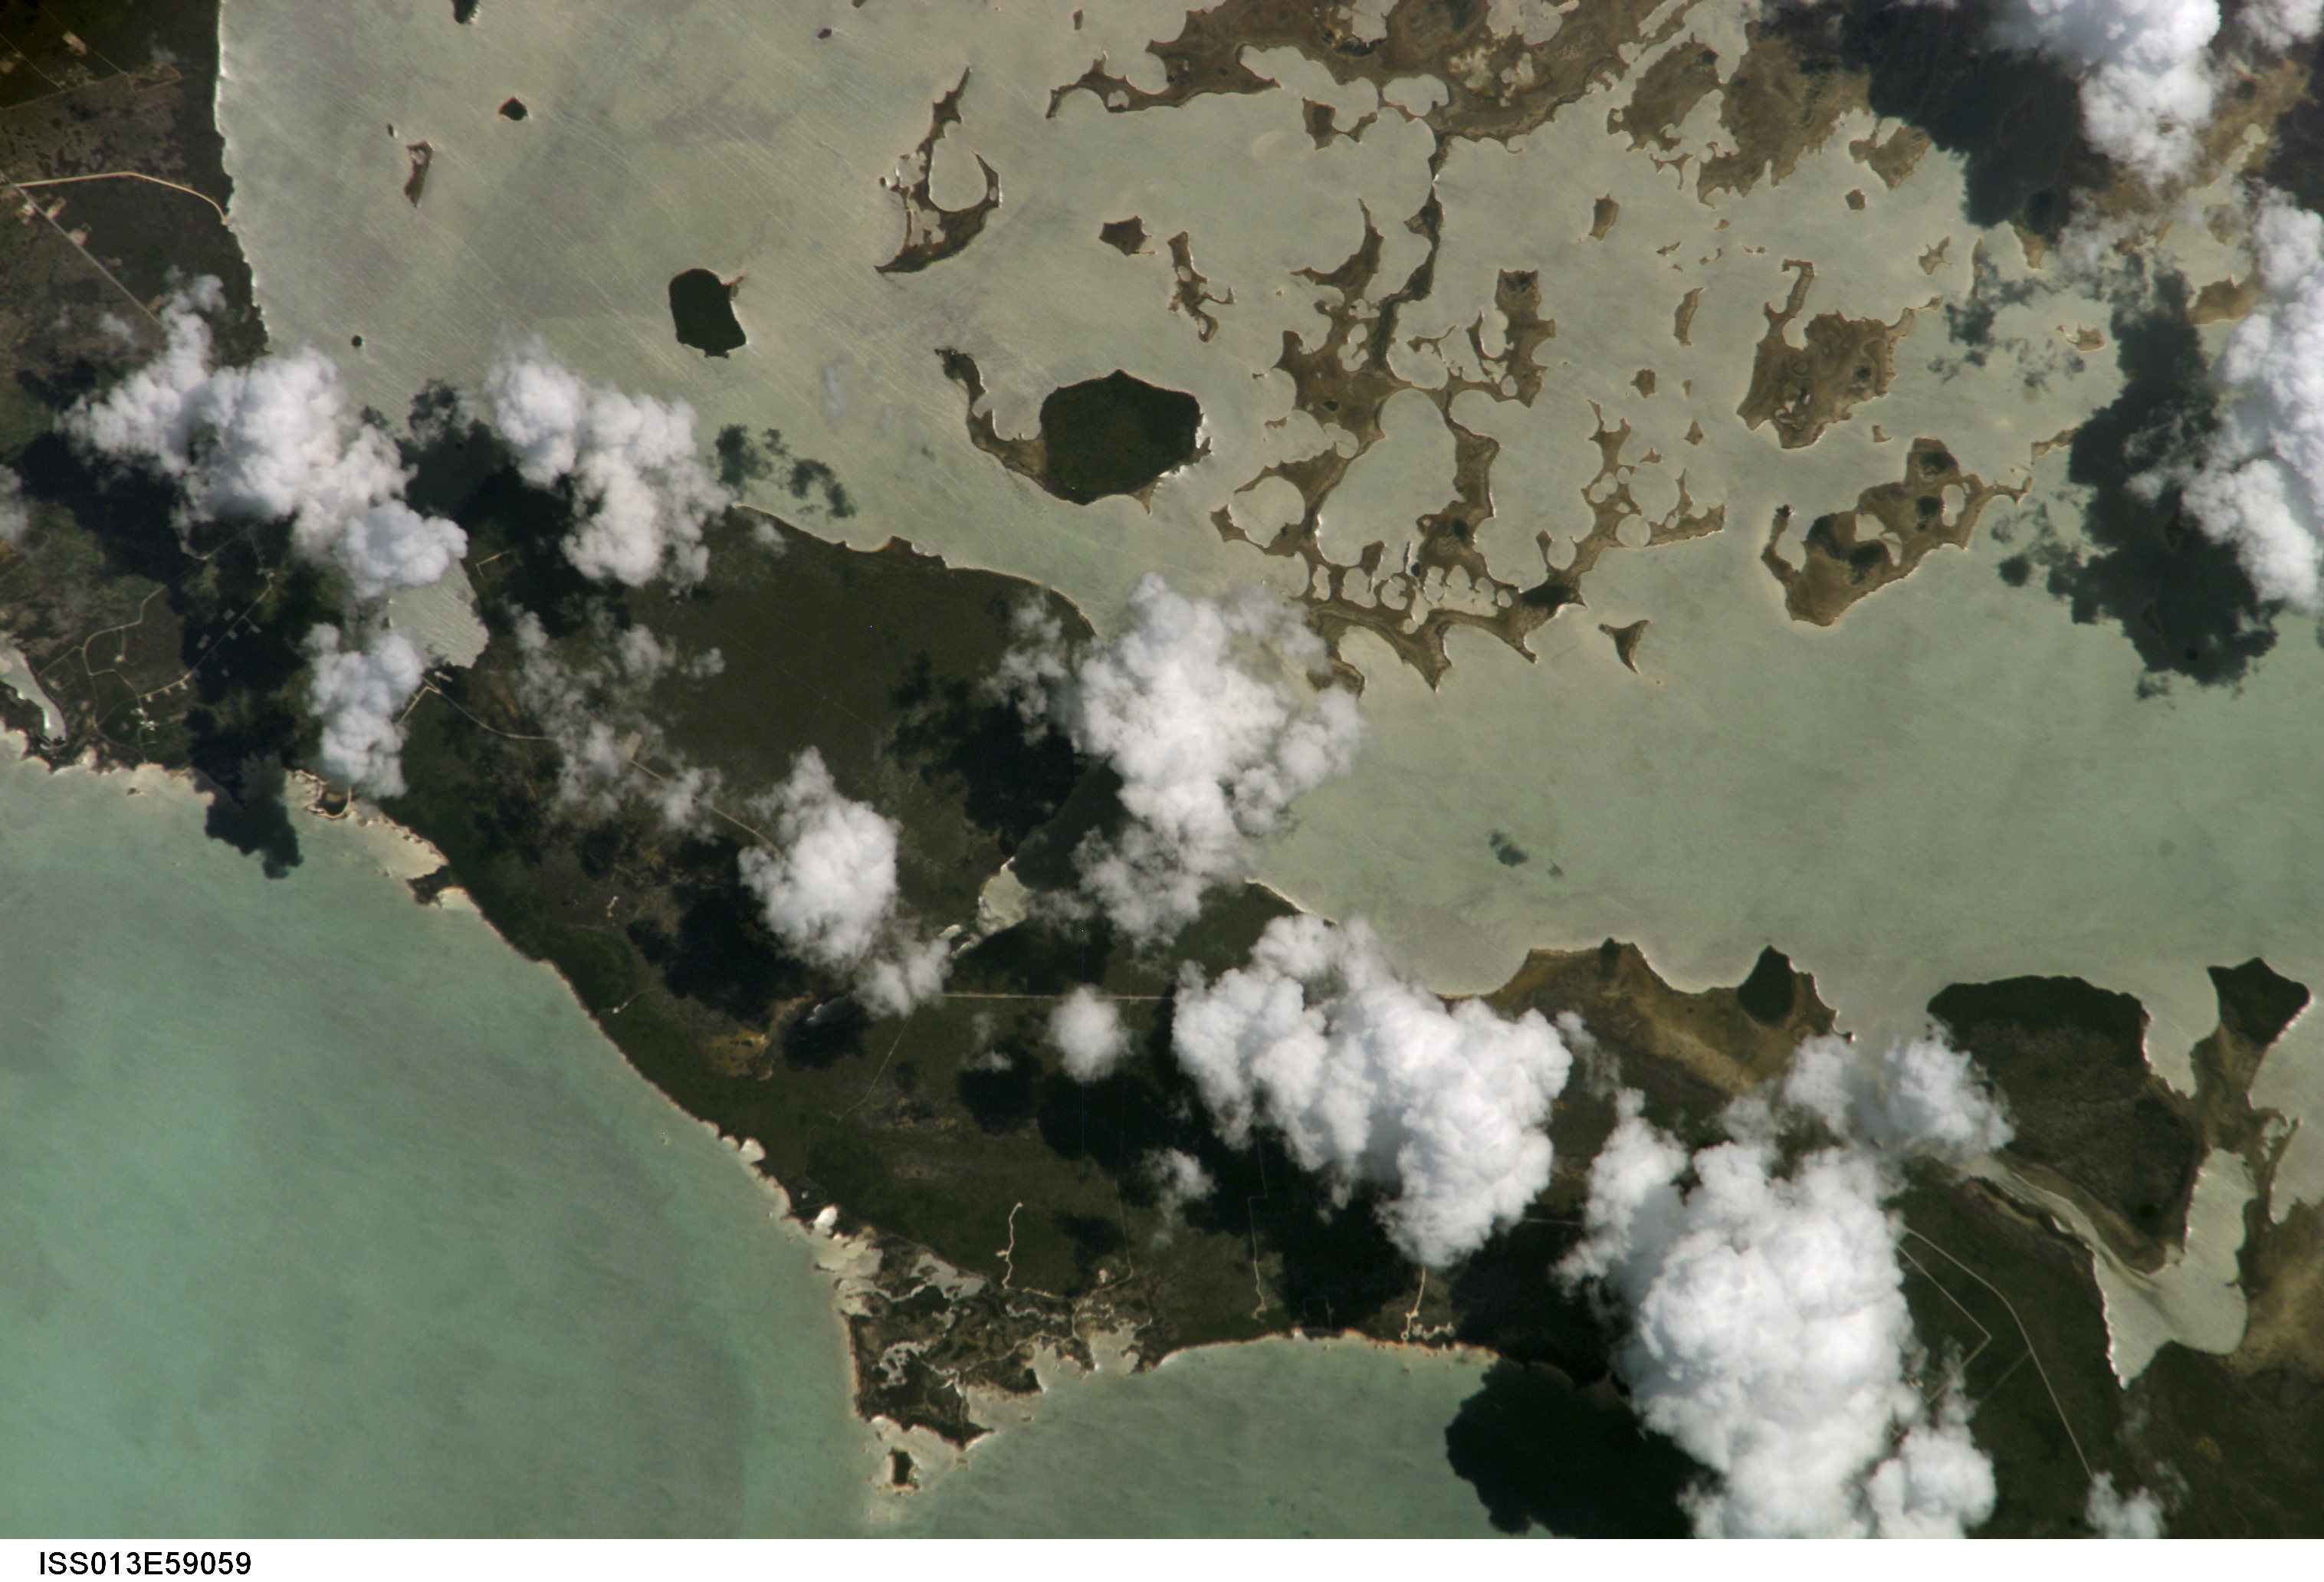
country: BAHAMAS
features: GREAT ABACO I., SUNGLINT
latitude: 26.6
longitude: -77.2
